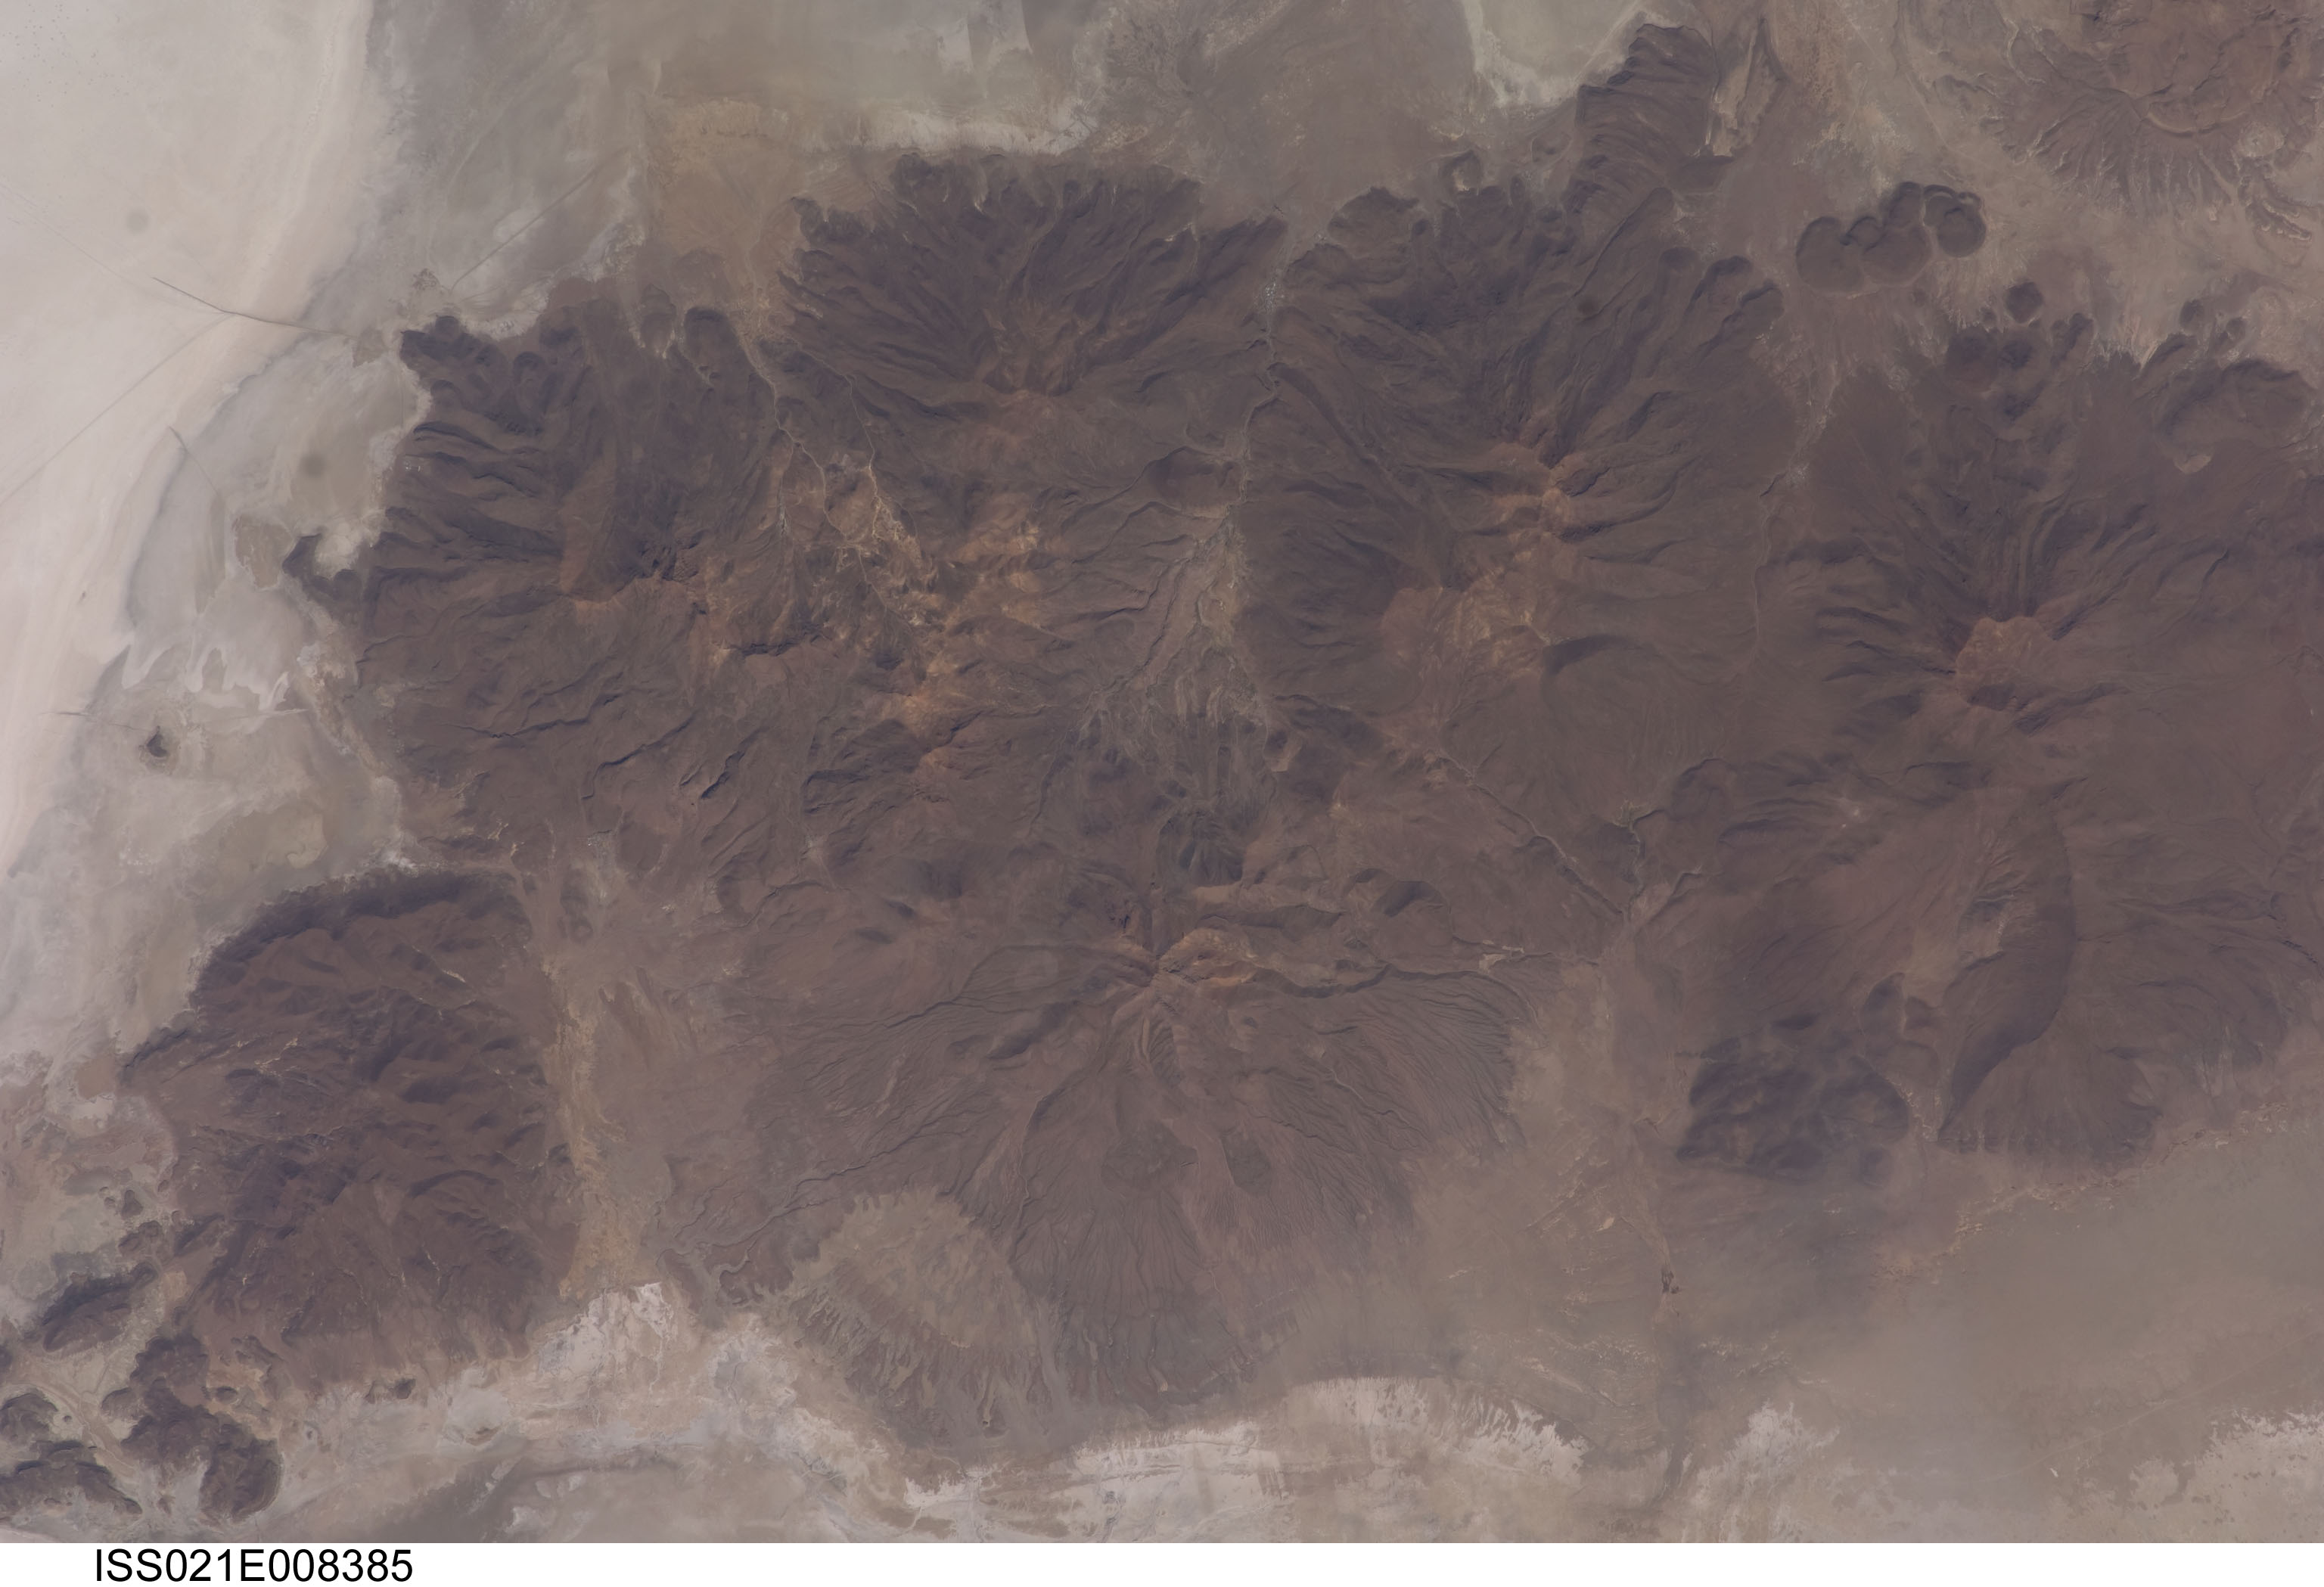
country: BOLIVIA
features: VOLCANOES, SALAR UYUNI
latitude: -20.7
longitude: -67.8
